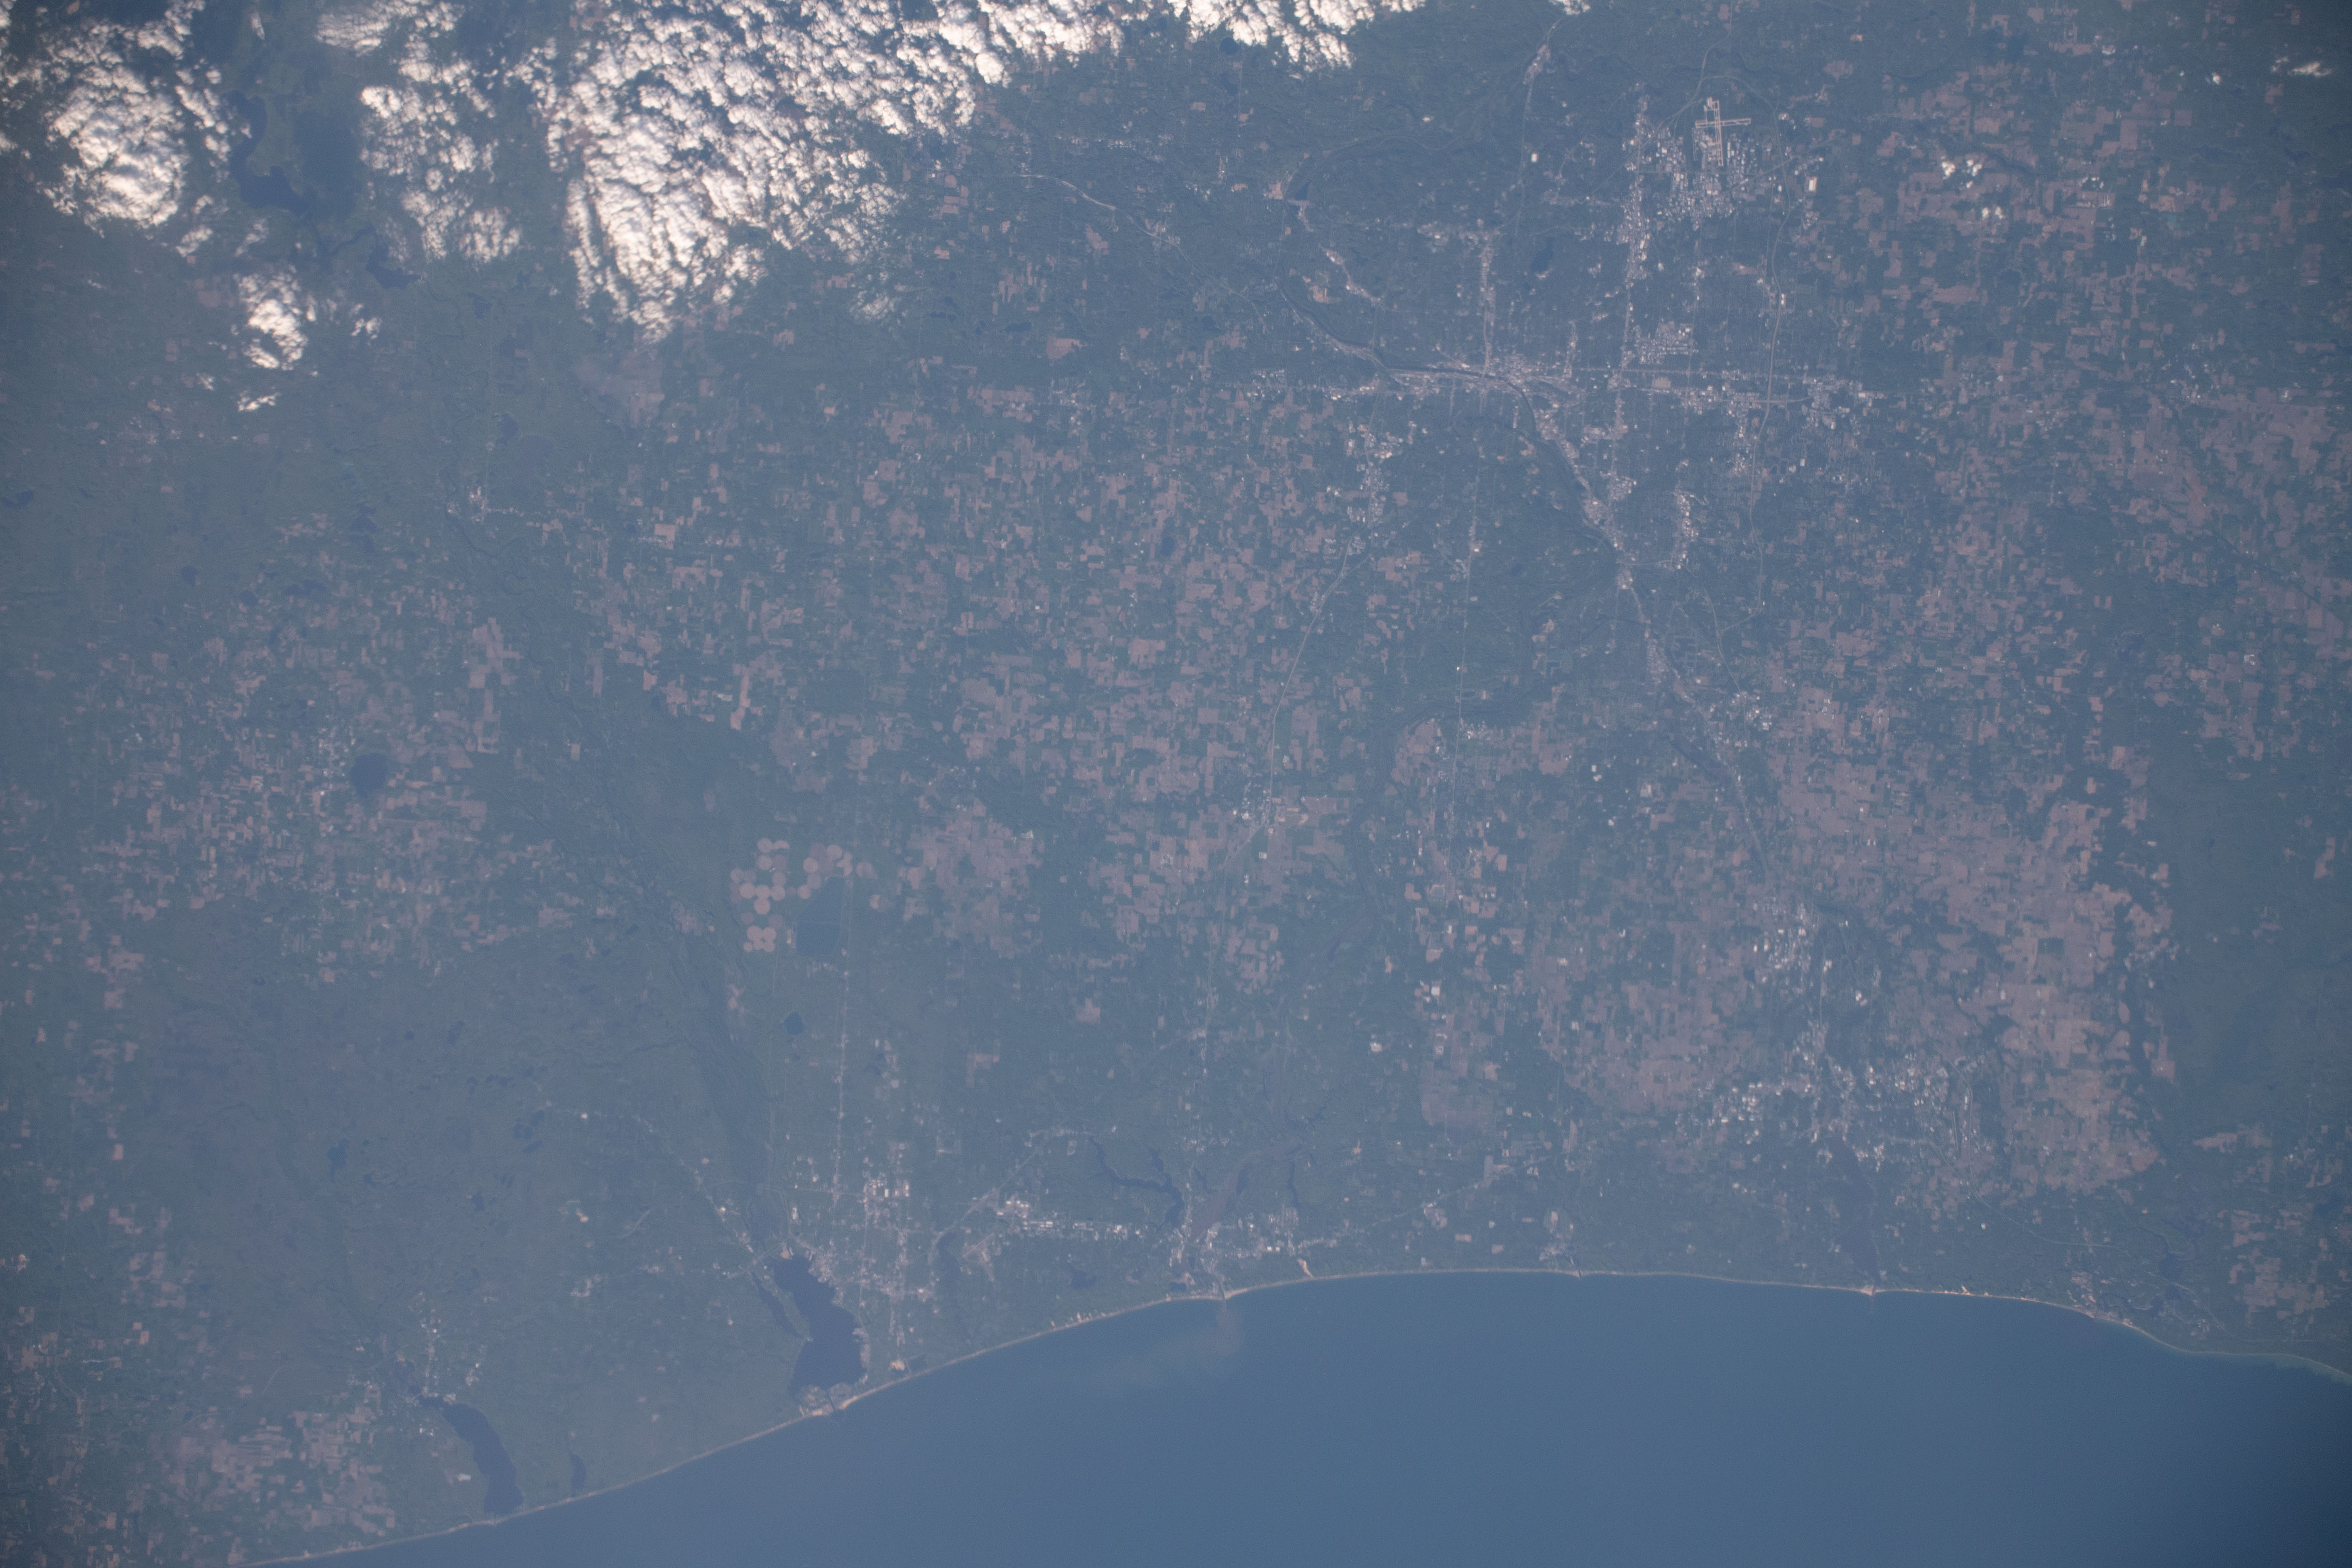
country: USA-MICHIGAN
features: DUCK LAKE, MUSKEGON LAKE, NORTH MUSKEGON, ROOSEVELT PARK, POLKTOWN TOWNSHIP, GRAND RAPIDS, LAKE MICHIGAN
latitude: 43.1
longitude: -86.0
